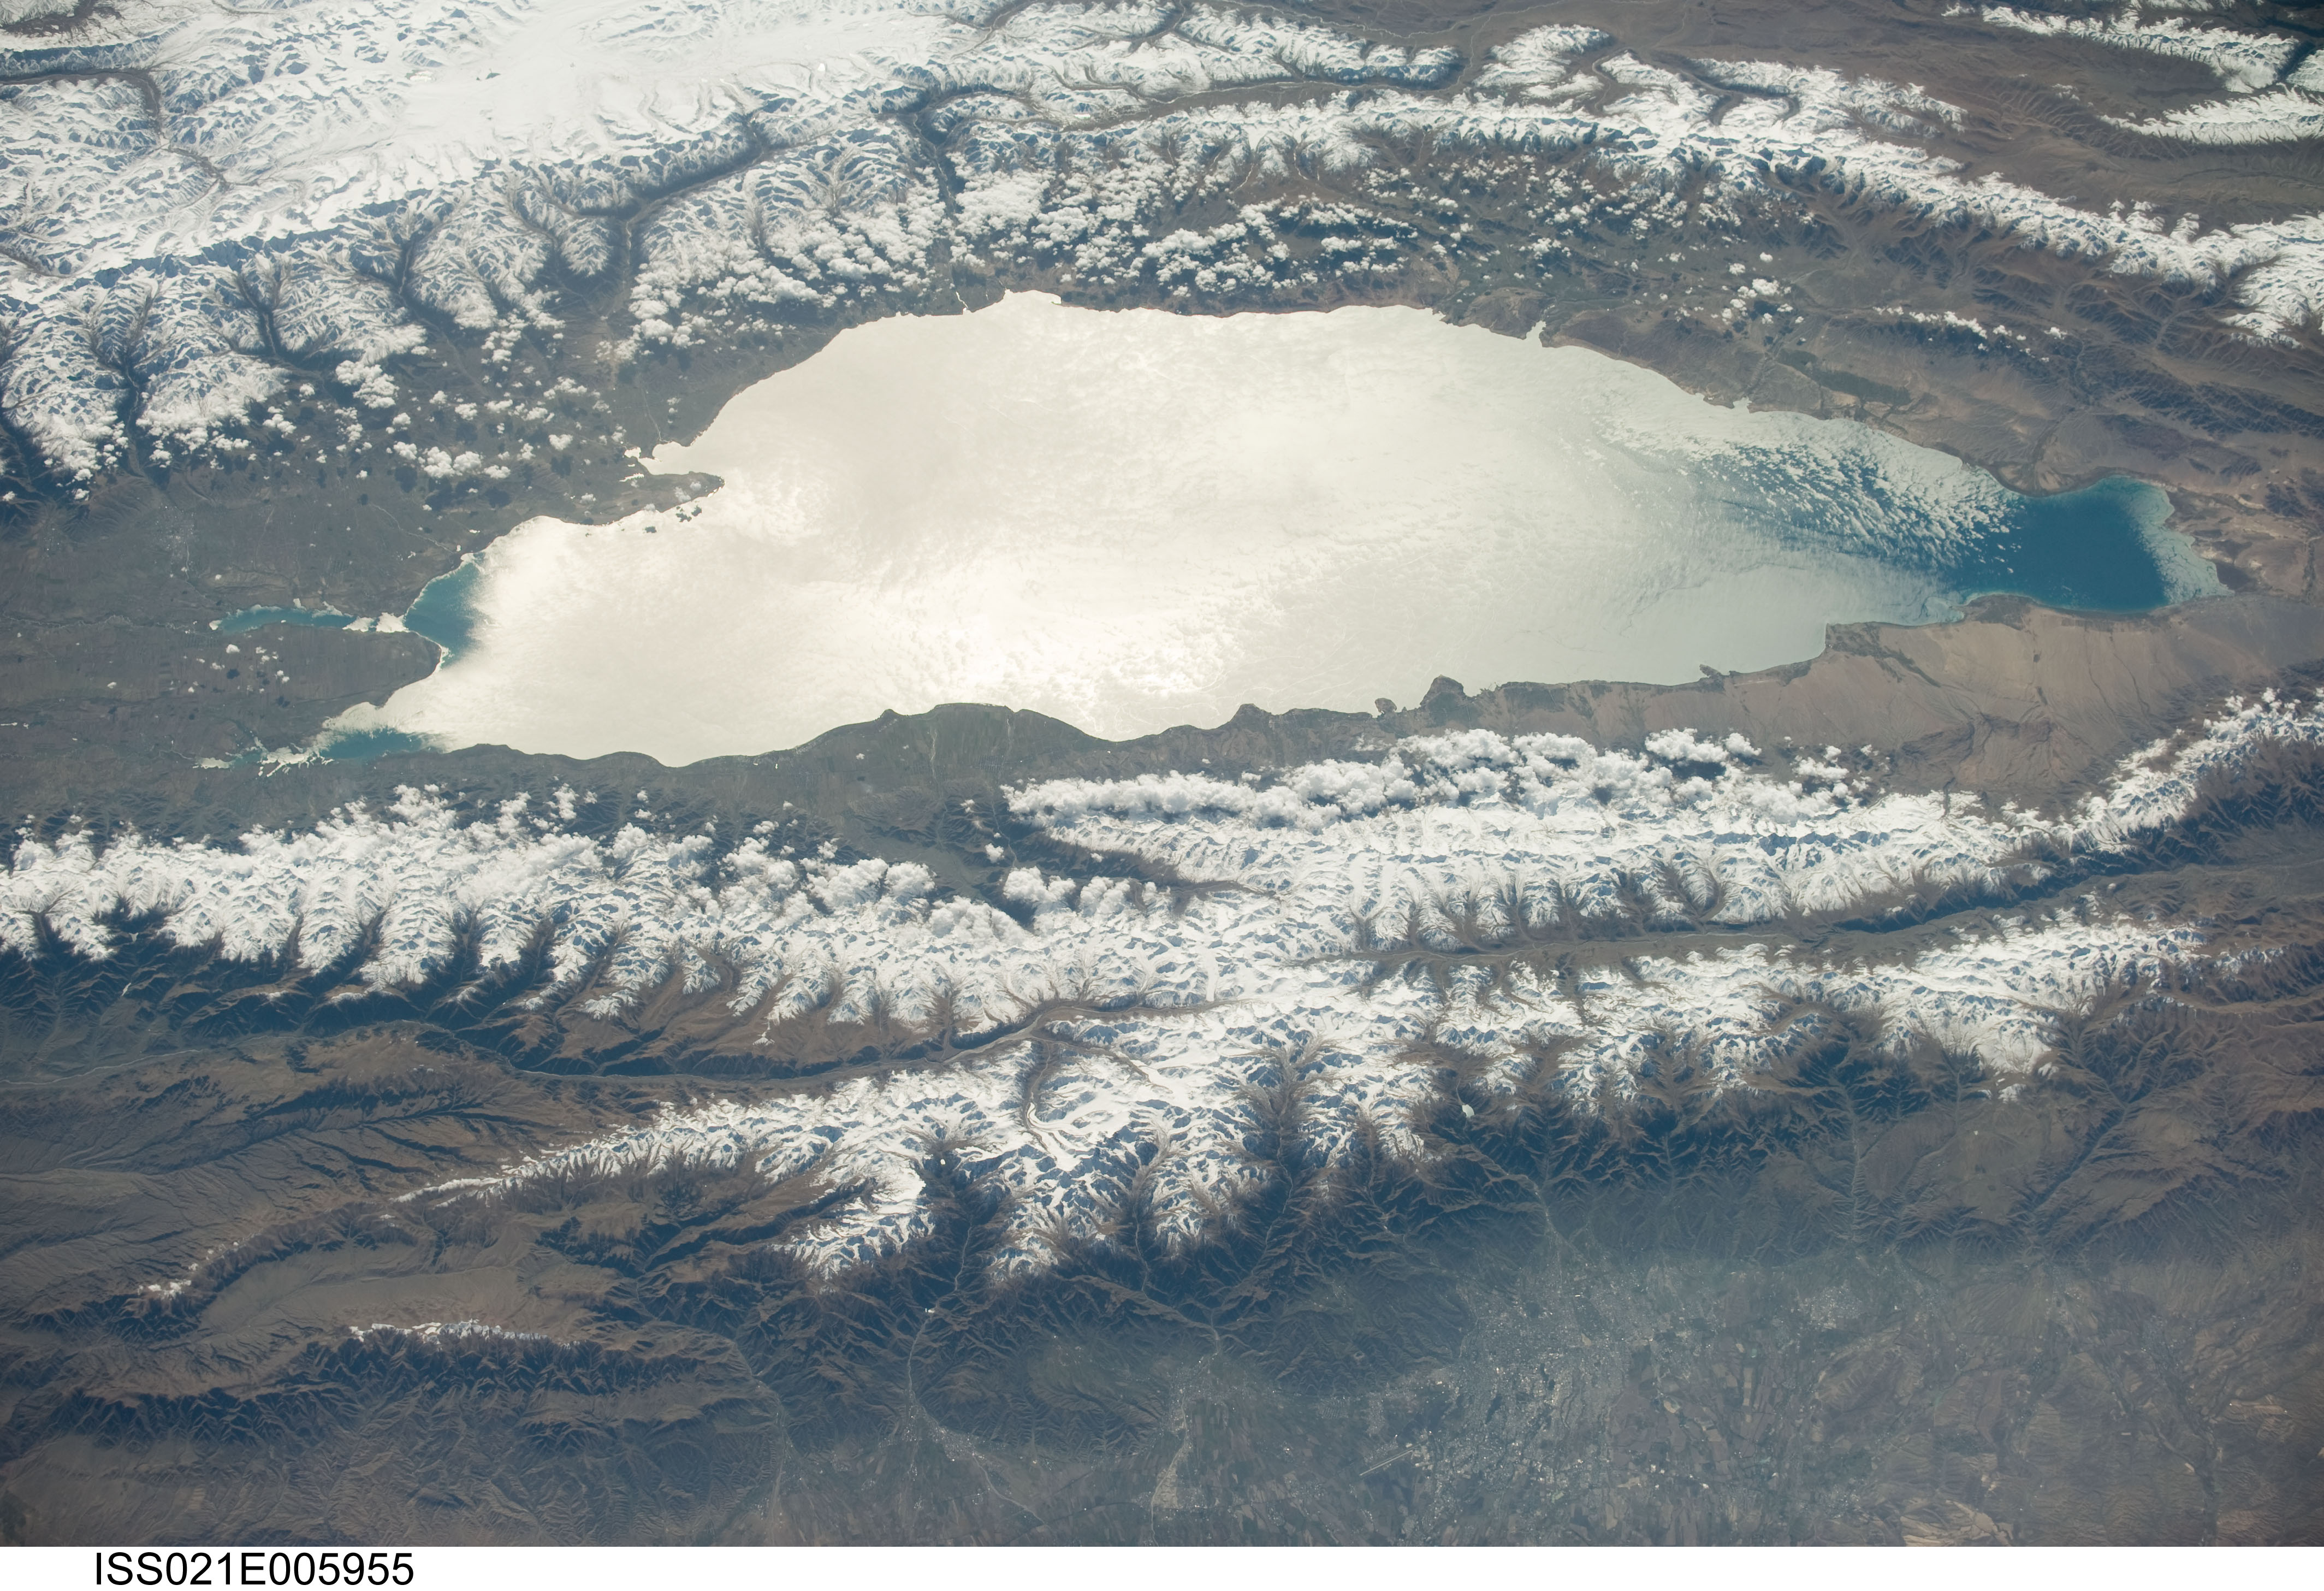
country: KYRGYZSTAN
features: ISSYK KUL, ZAILIYSKIY ALATAU MTS., ALMATY
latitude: 42.8
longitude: 77.3
